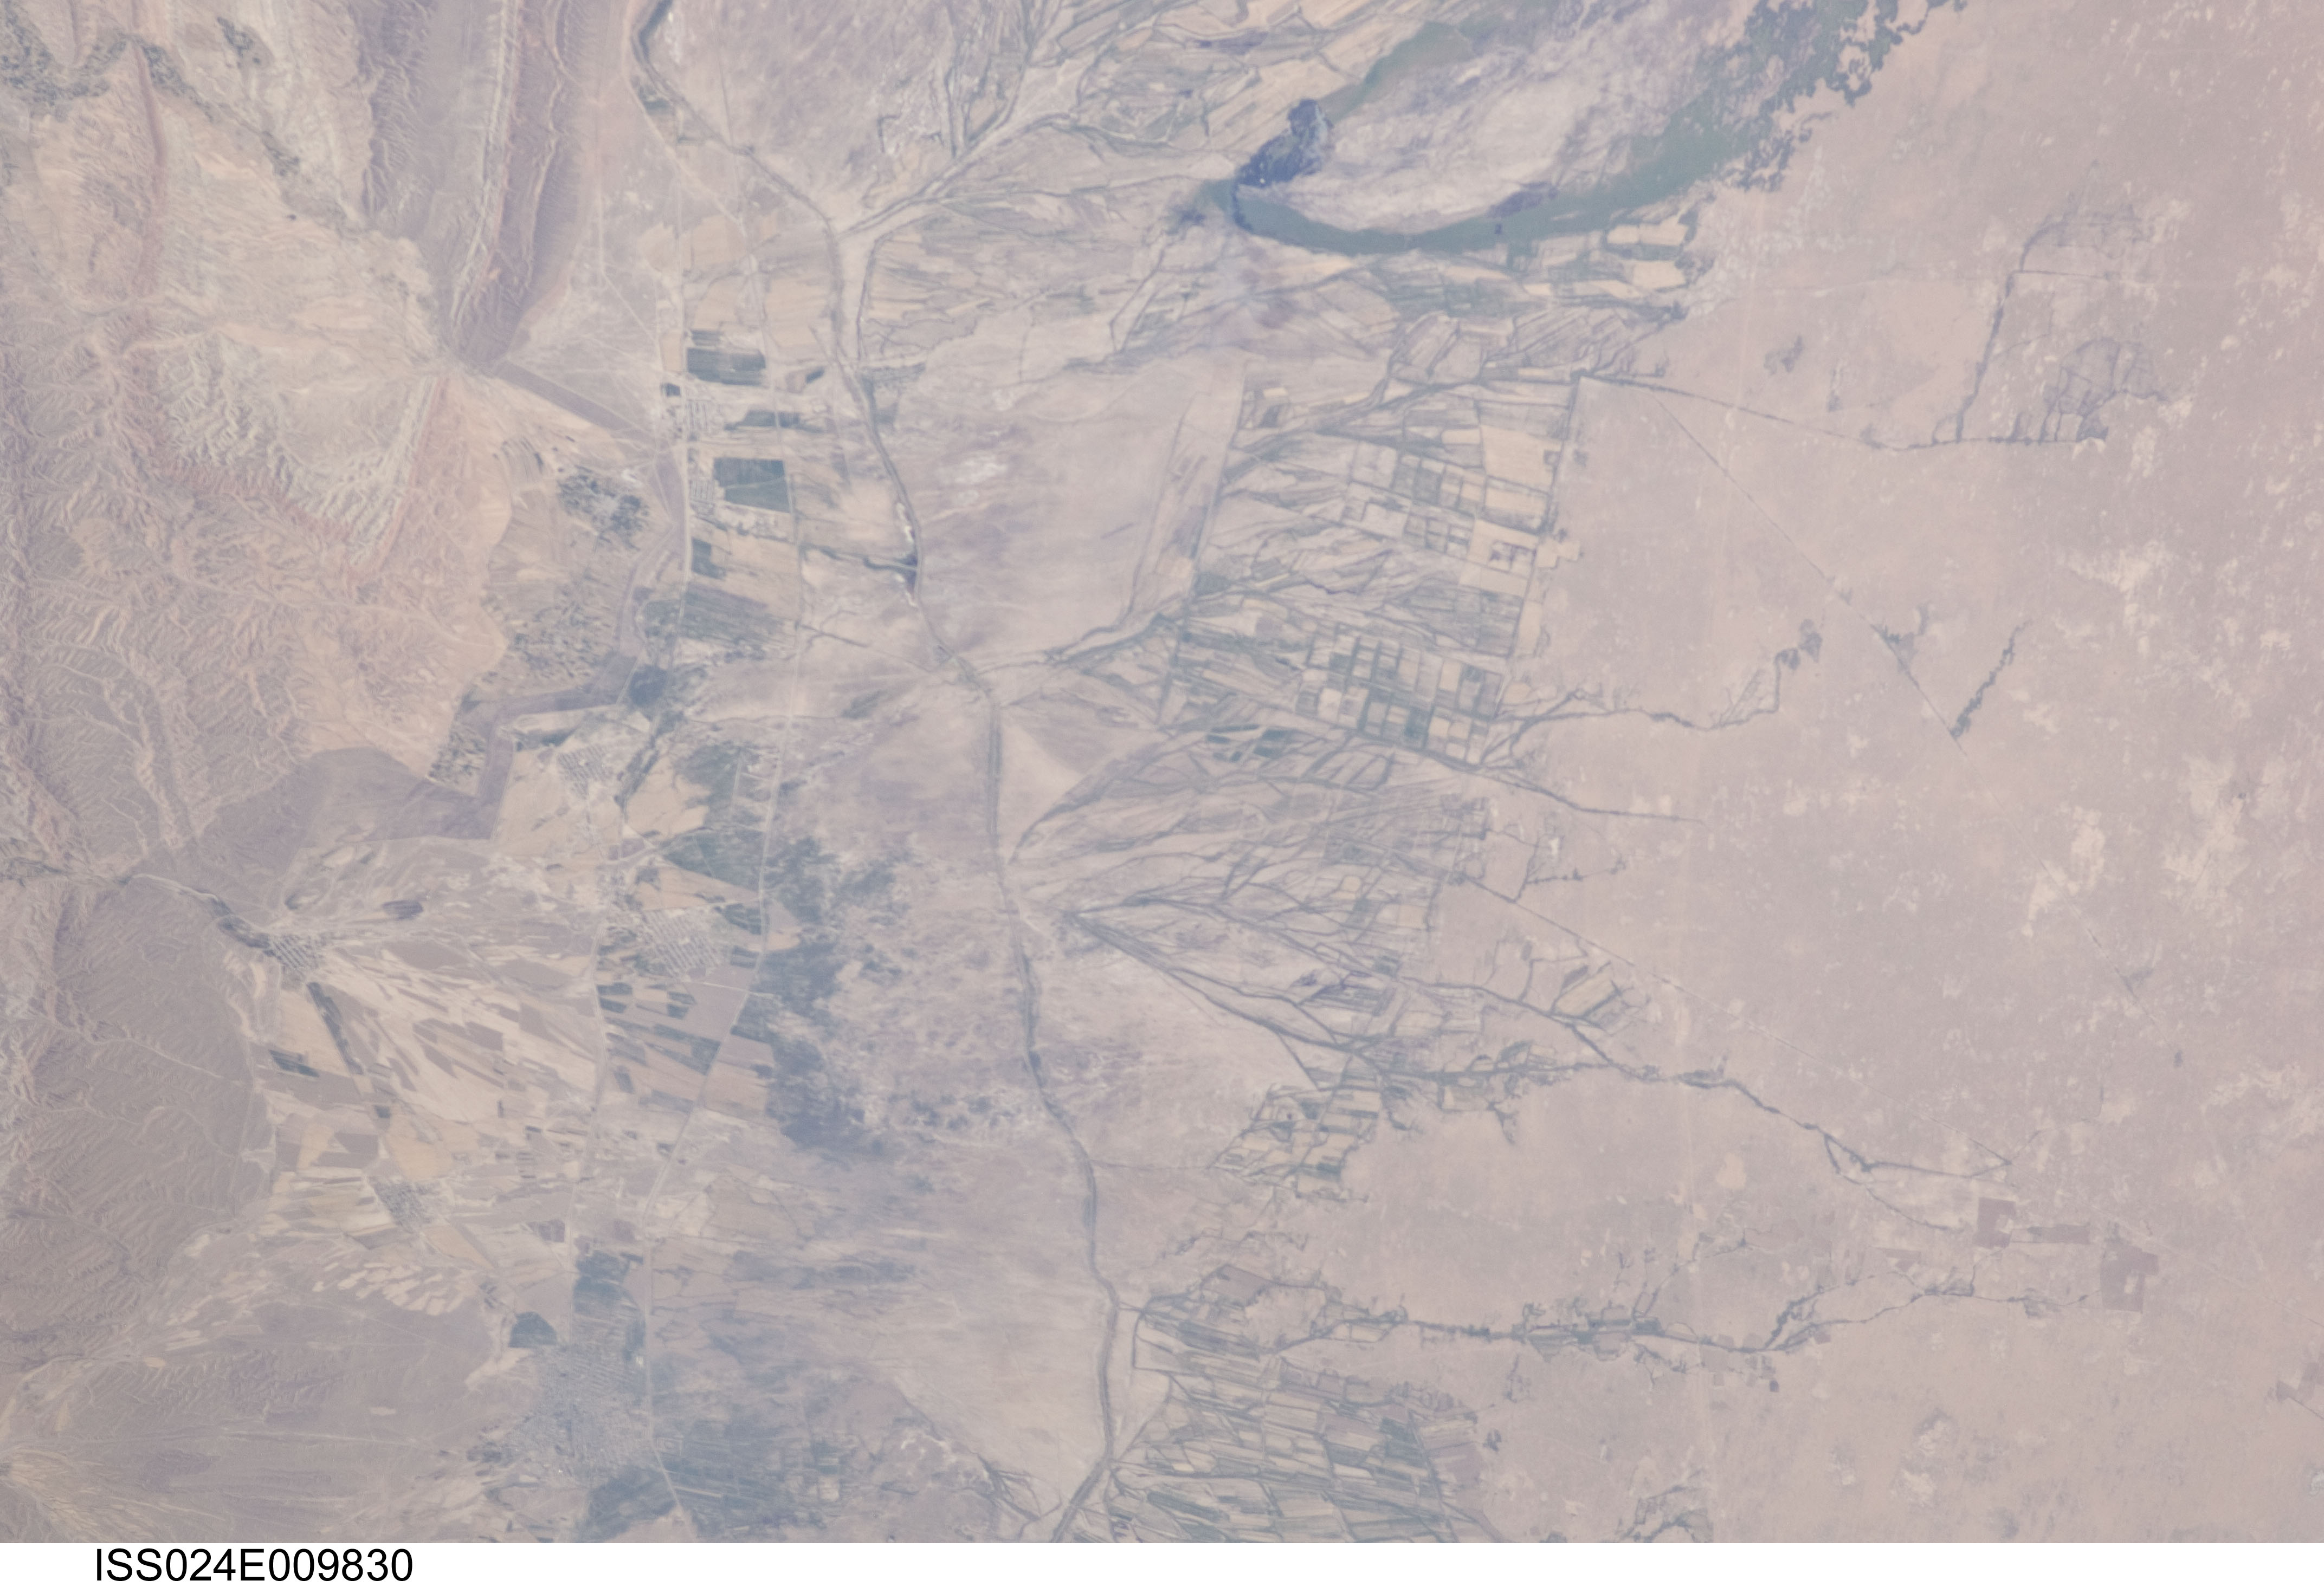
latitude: 37.6
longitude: 59.5
